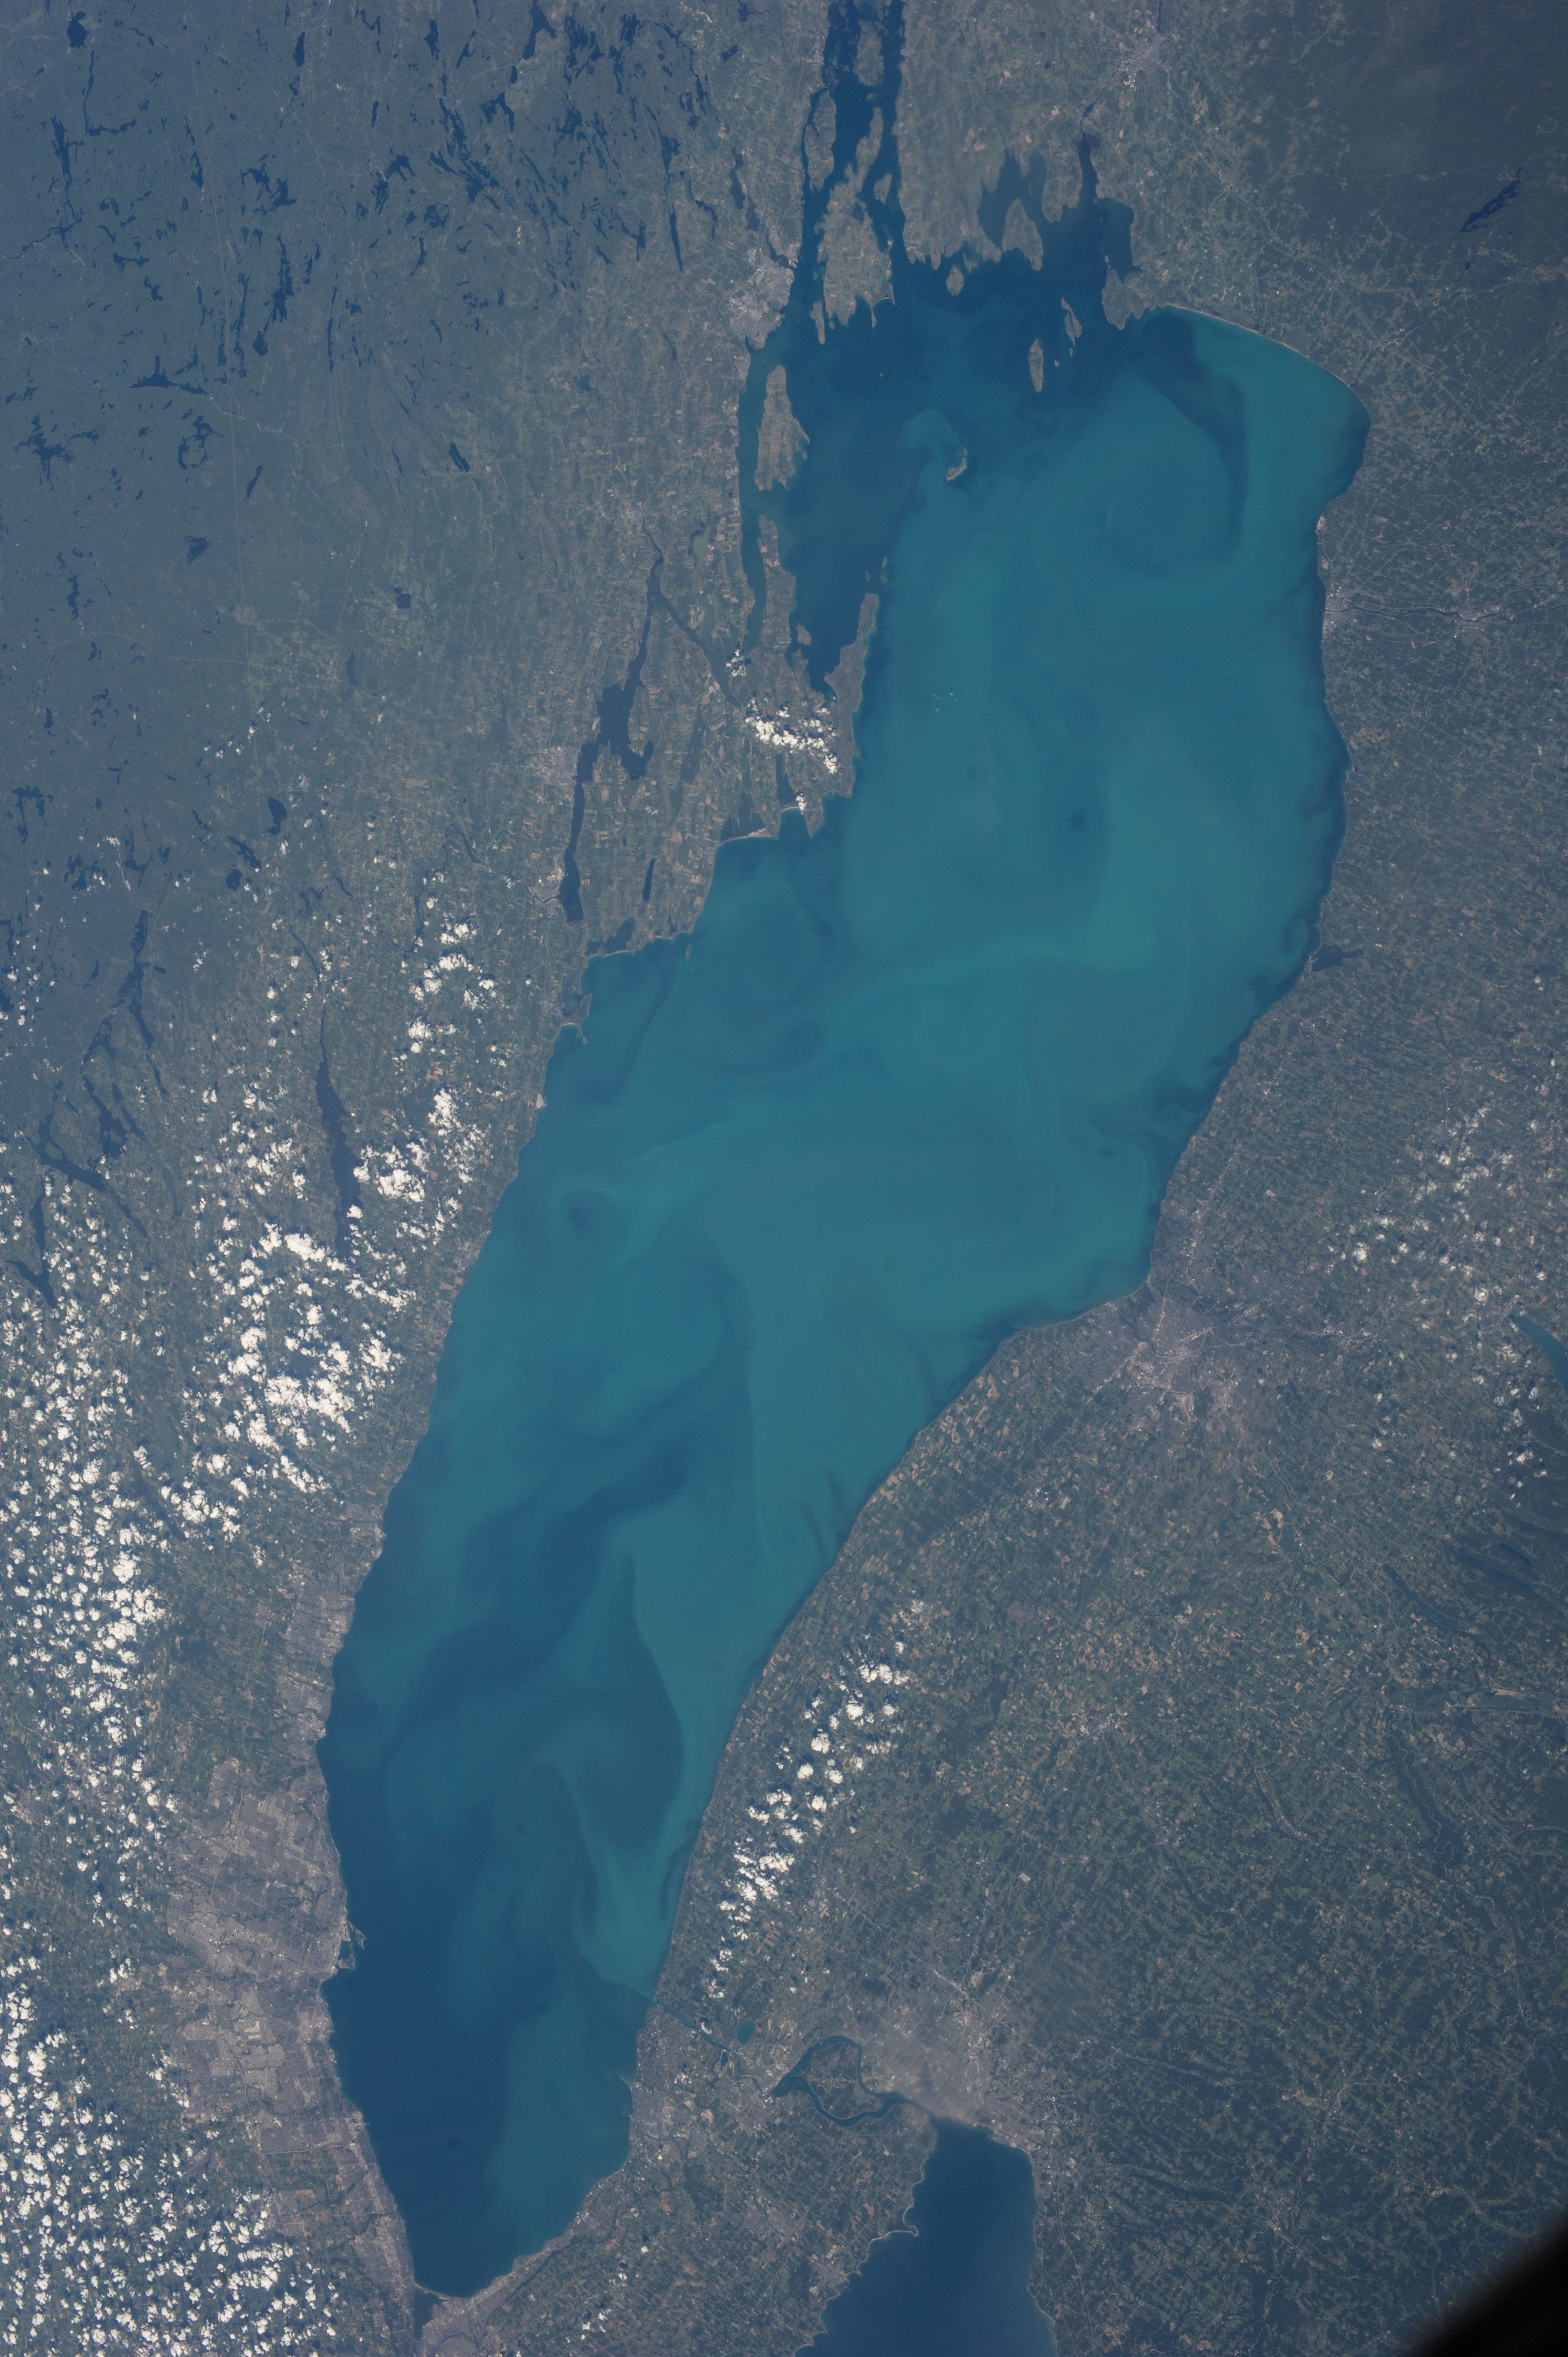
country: CANADA-O
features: L. ONTARIO, KINGSTON, ROCHESTER, BUFFALO, TORONTO
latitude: 43.5
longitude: -77.5
